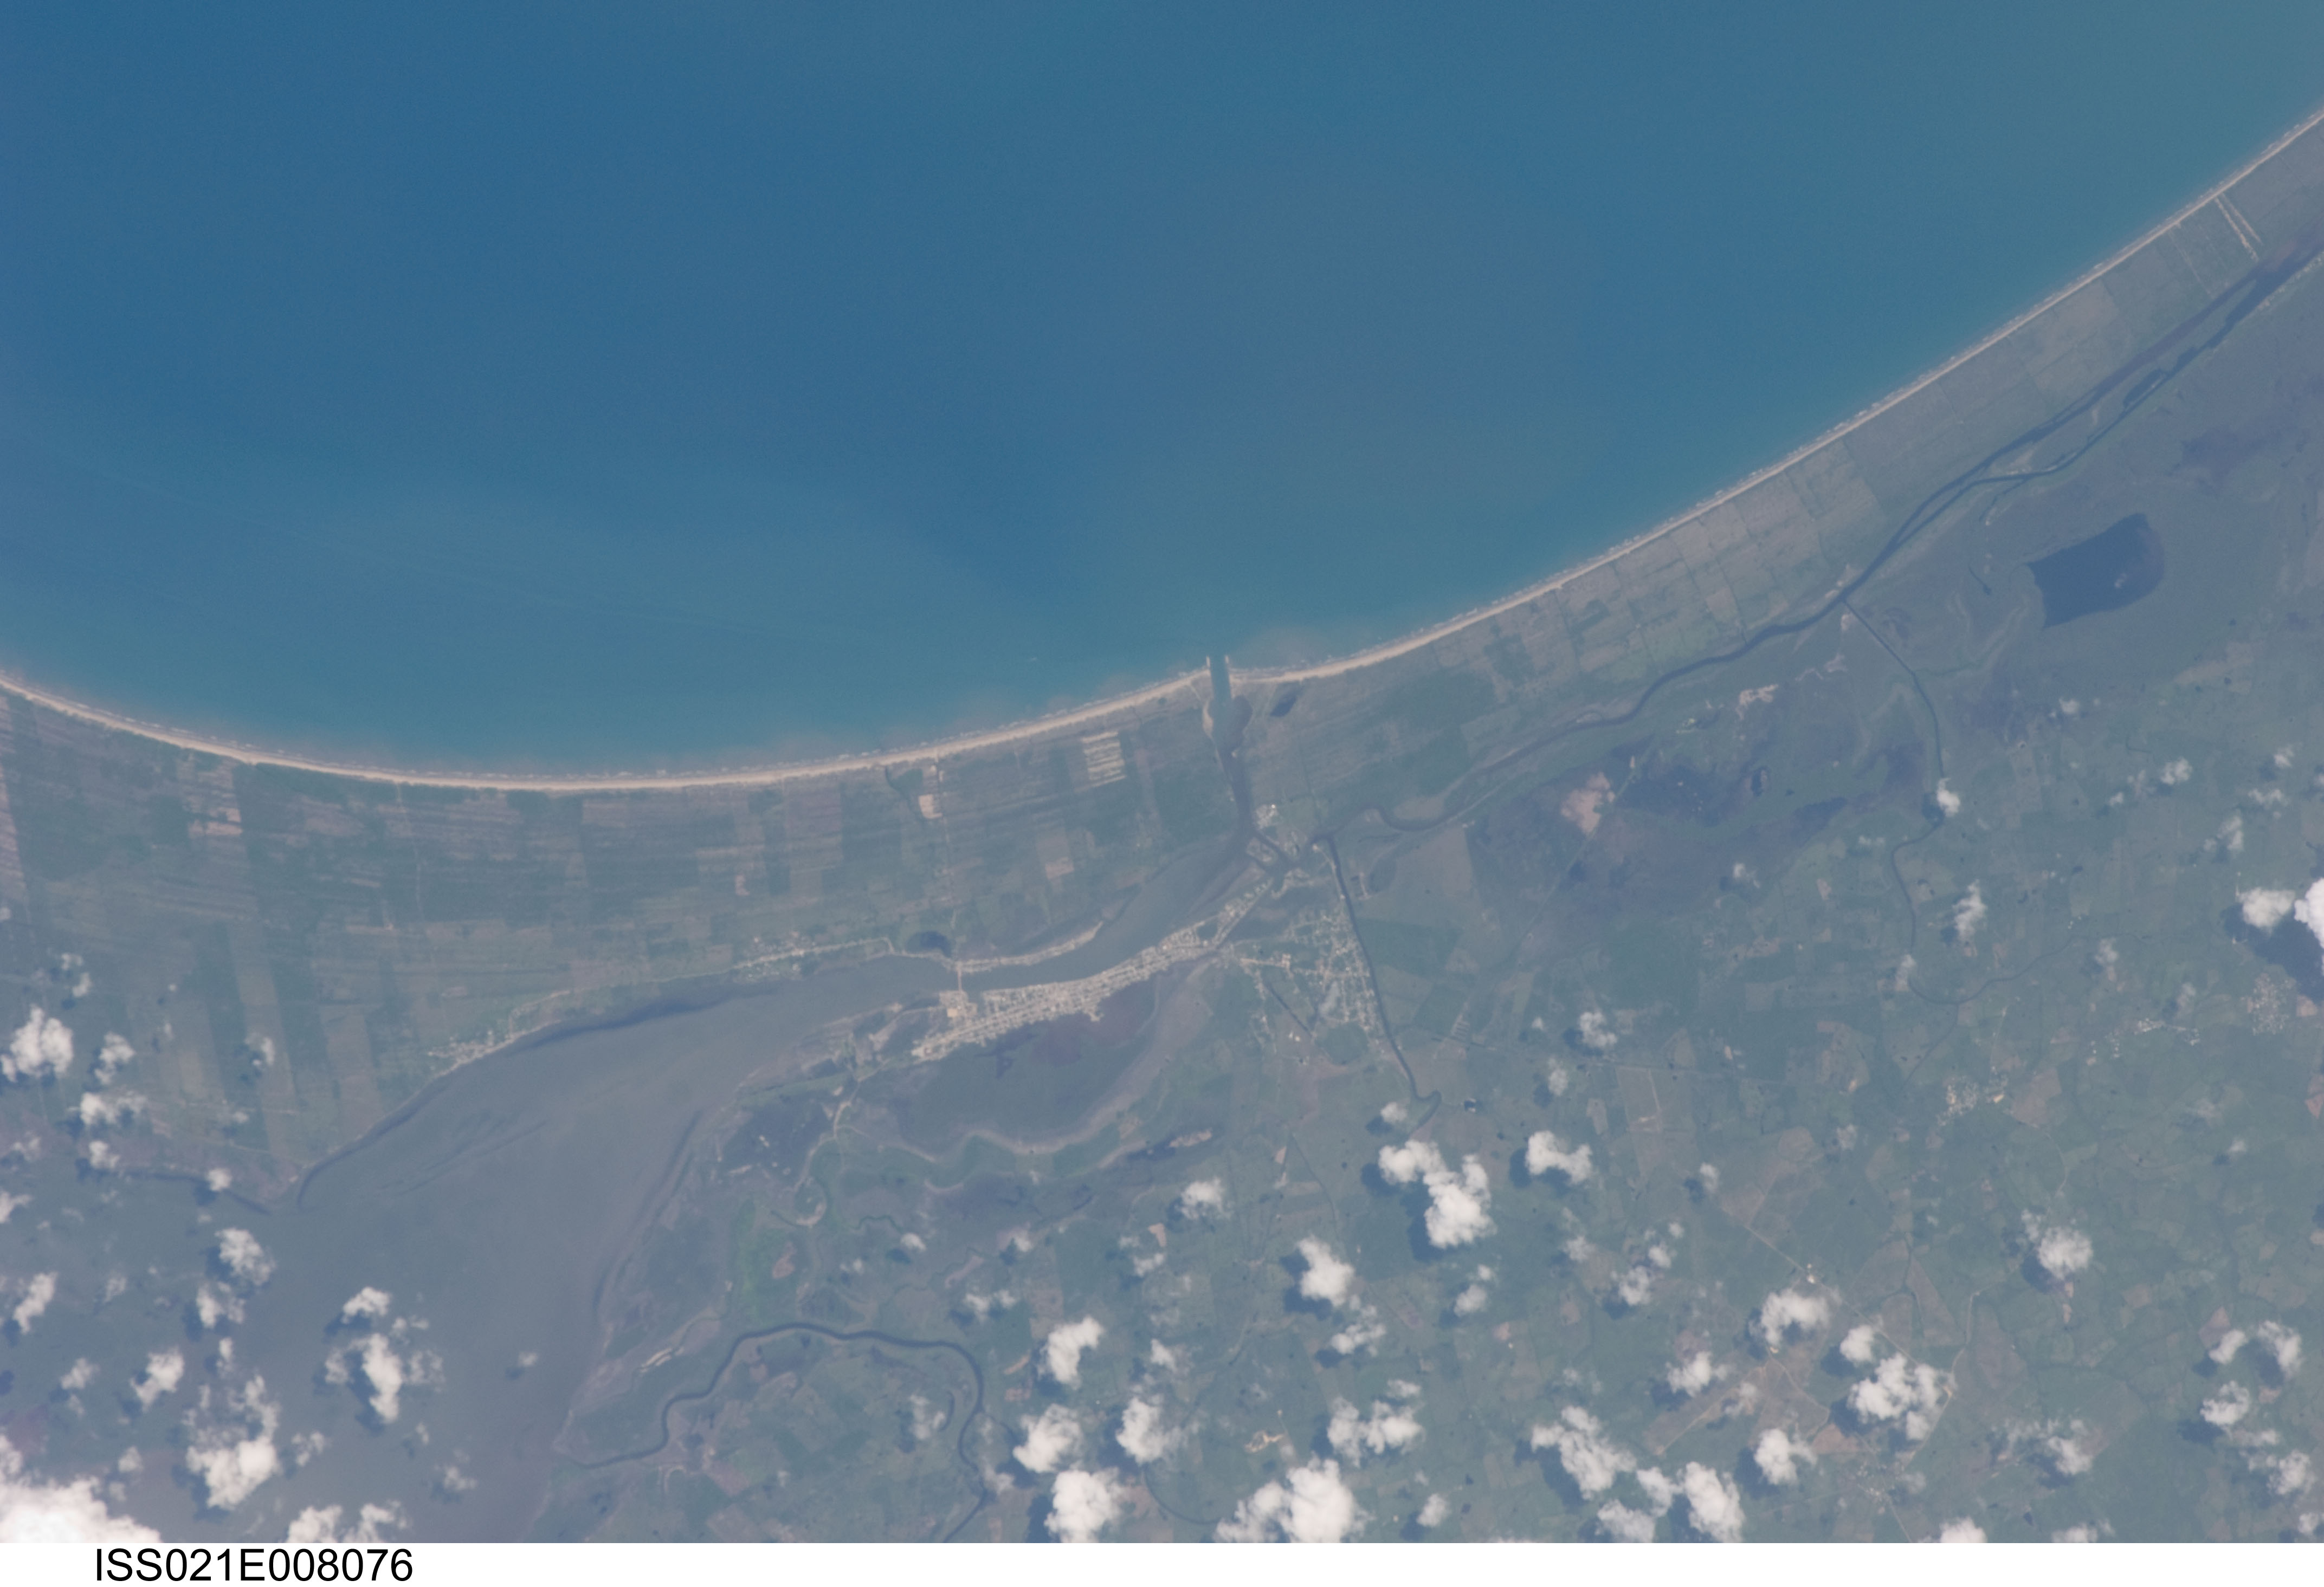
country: MEXICO
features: TAMIAHUA,LAGUNA TAMIAHUA,ESTEREO TAMIAHUA,MEXICO
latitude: 21.3
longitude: -97.4
